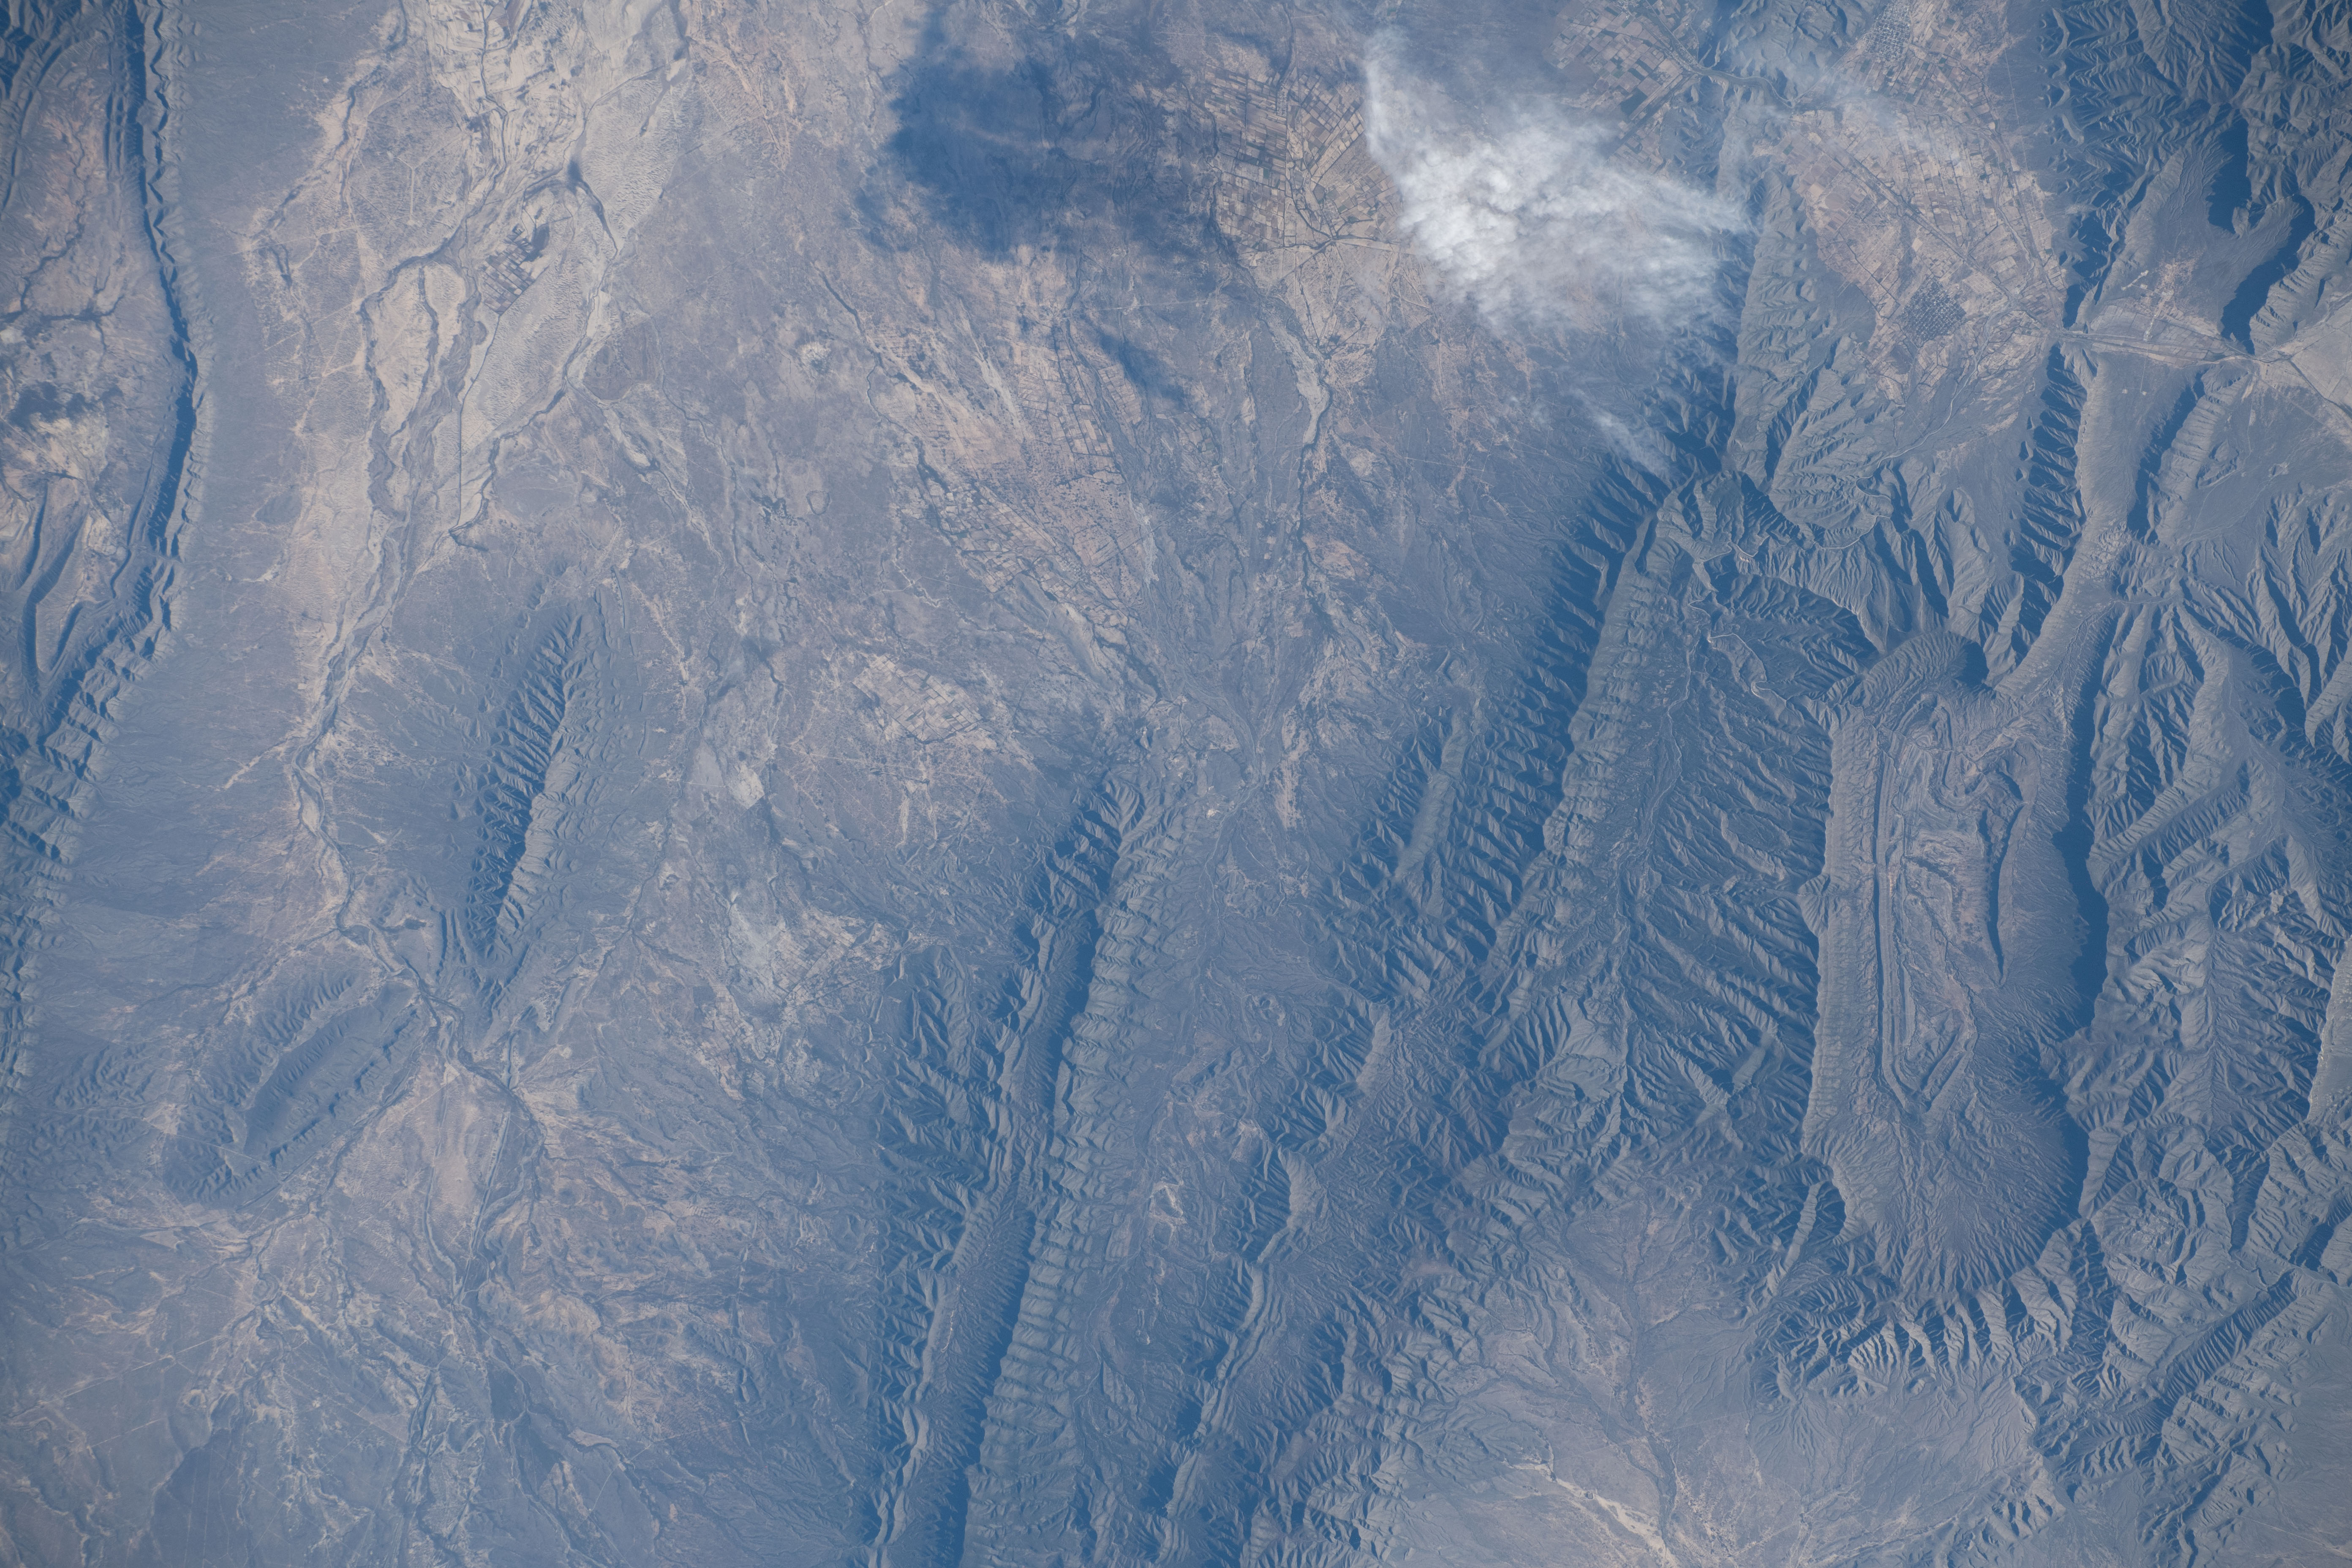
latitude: 27.3
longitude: -101.7
